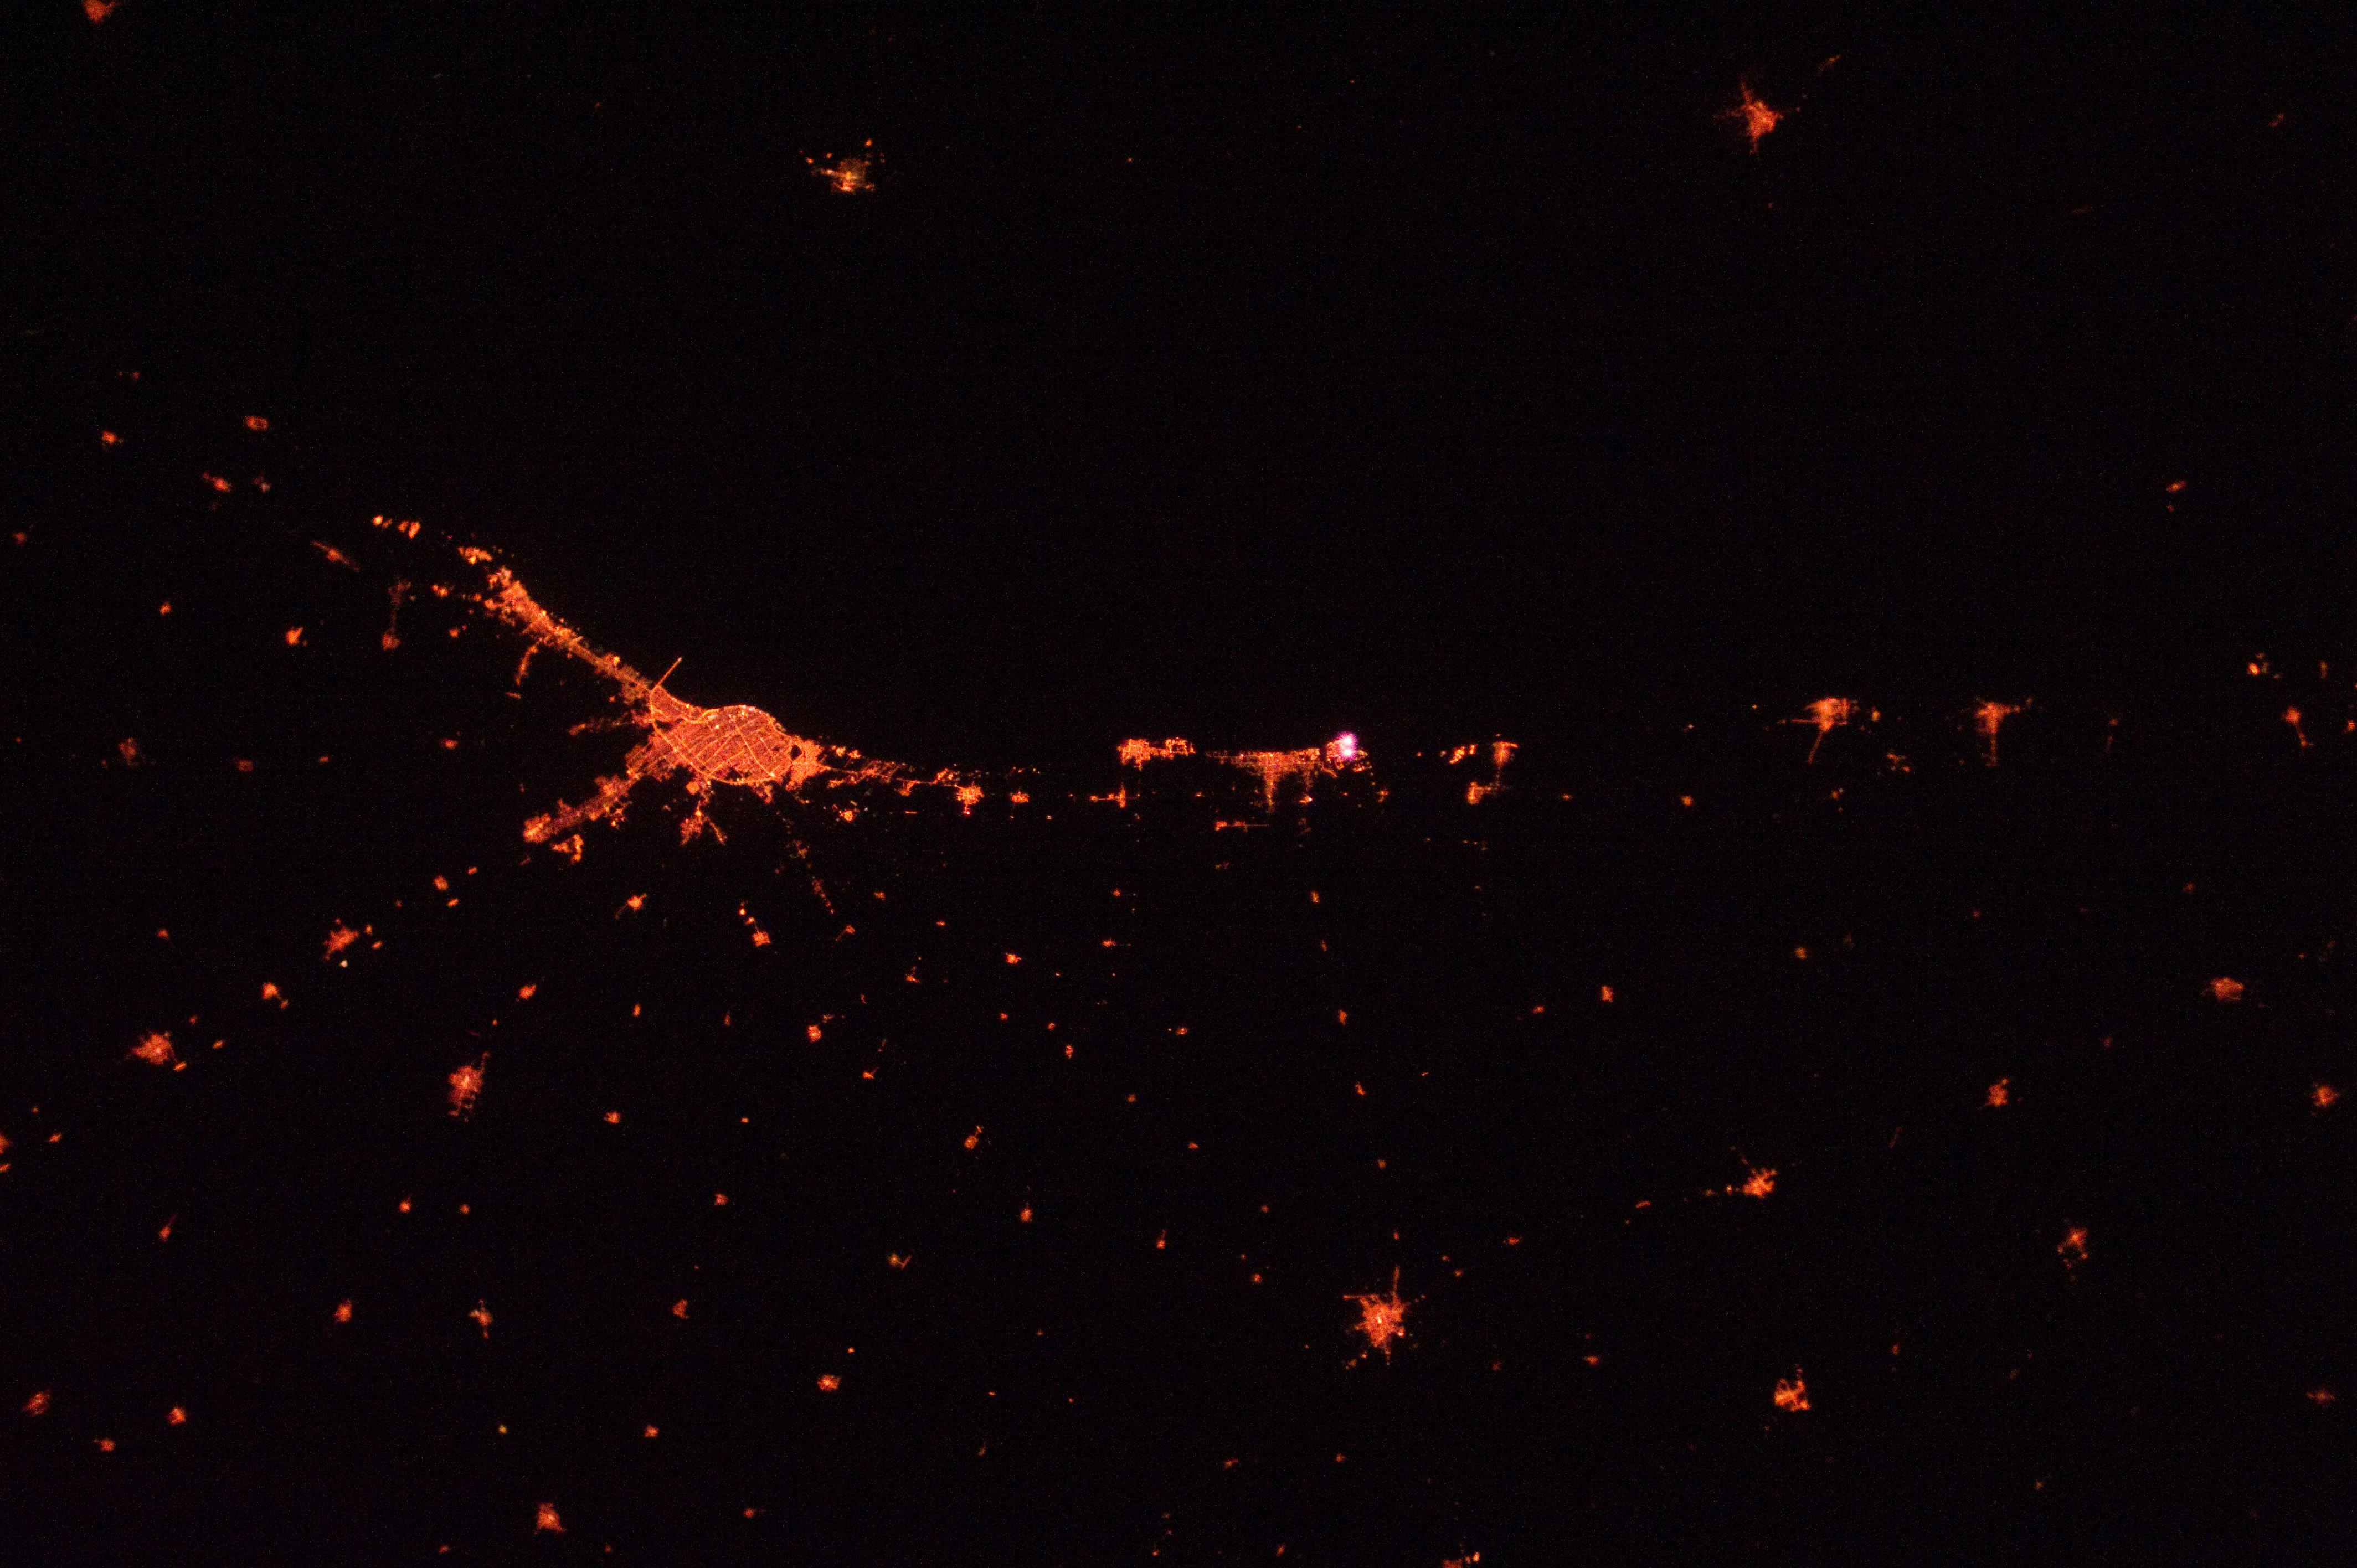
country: ARGENTINA
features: ROSARIO AT NIGHT, NOTE: INCORRECT CAMERA FILE
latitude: -33.0
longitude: -60.5
